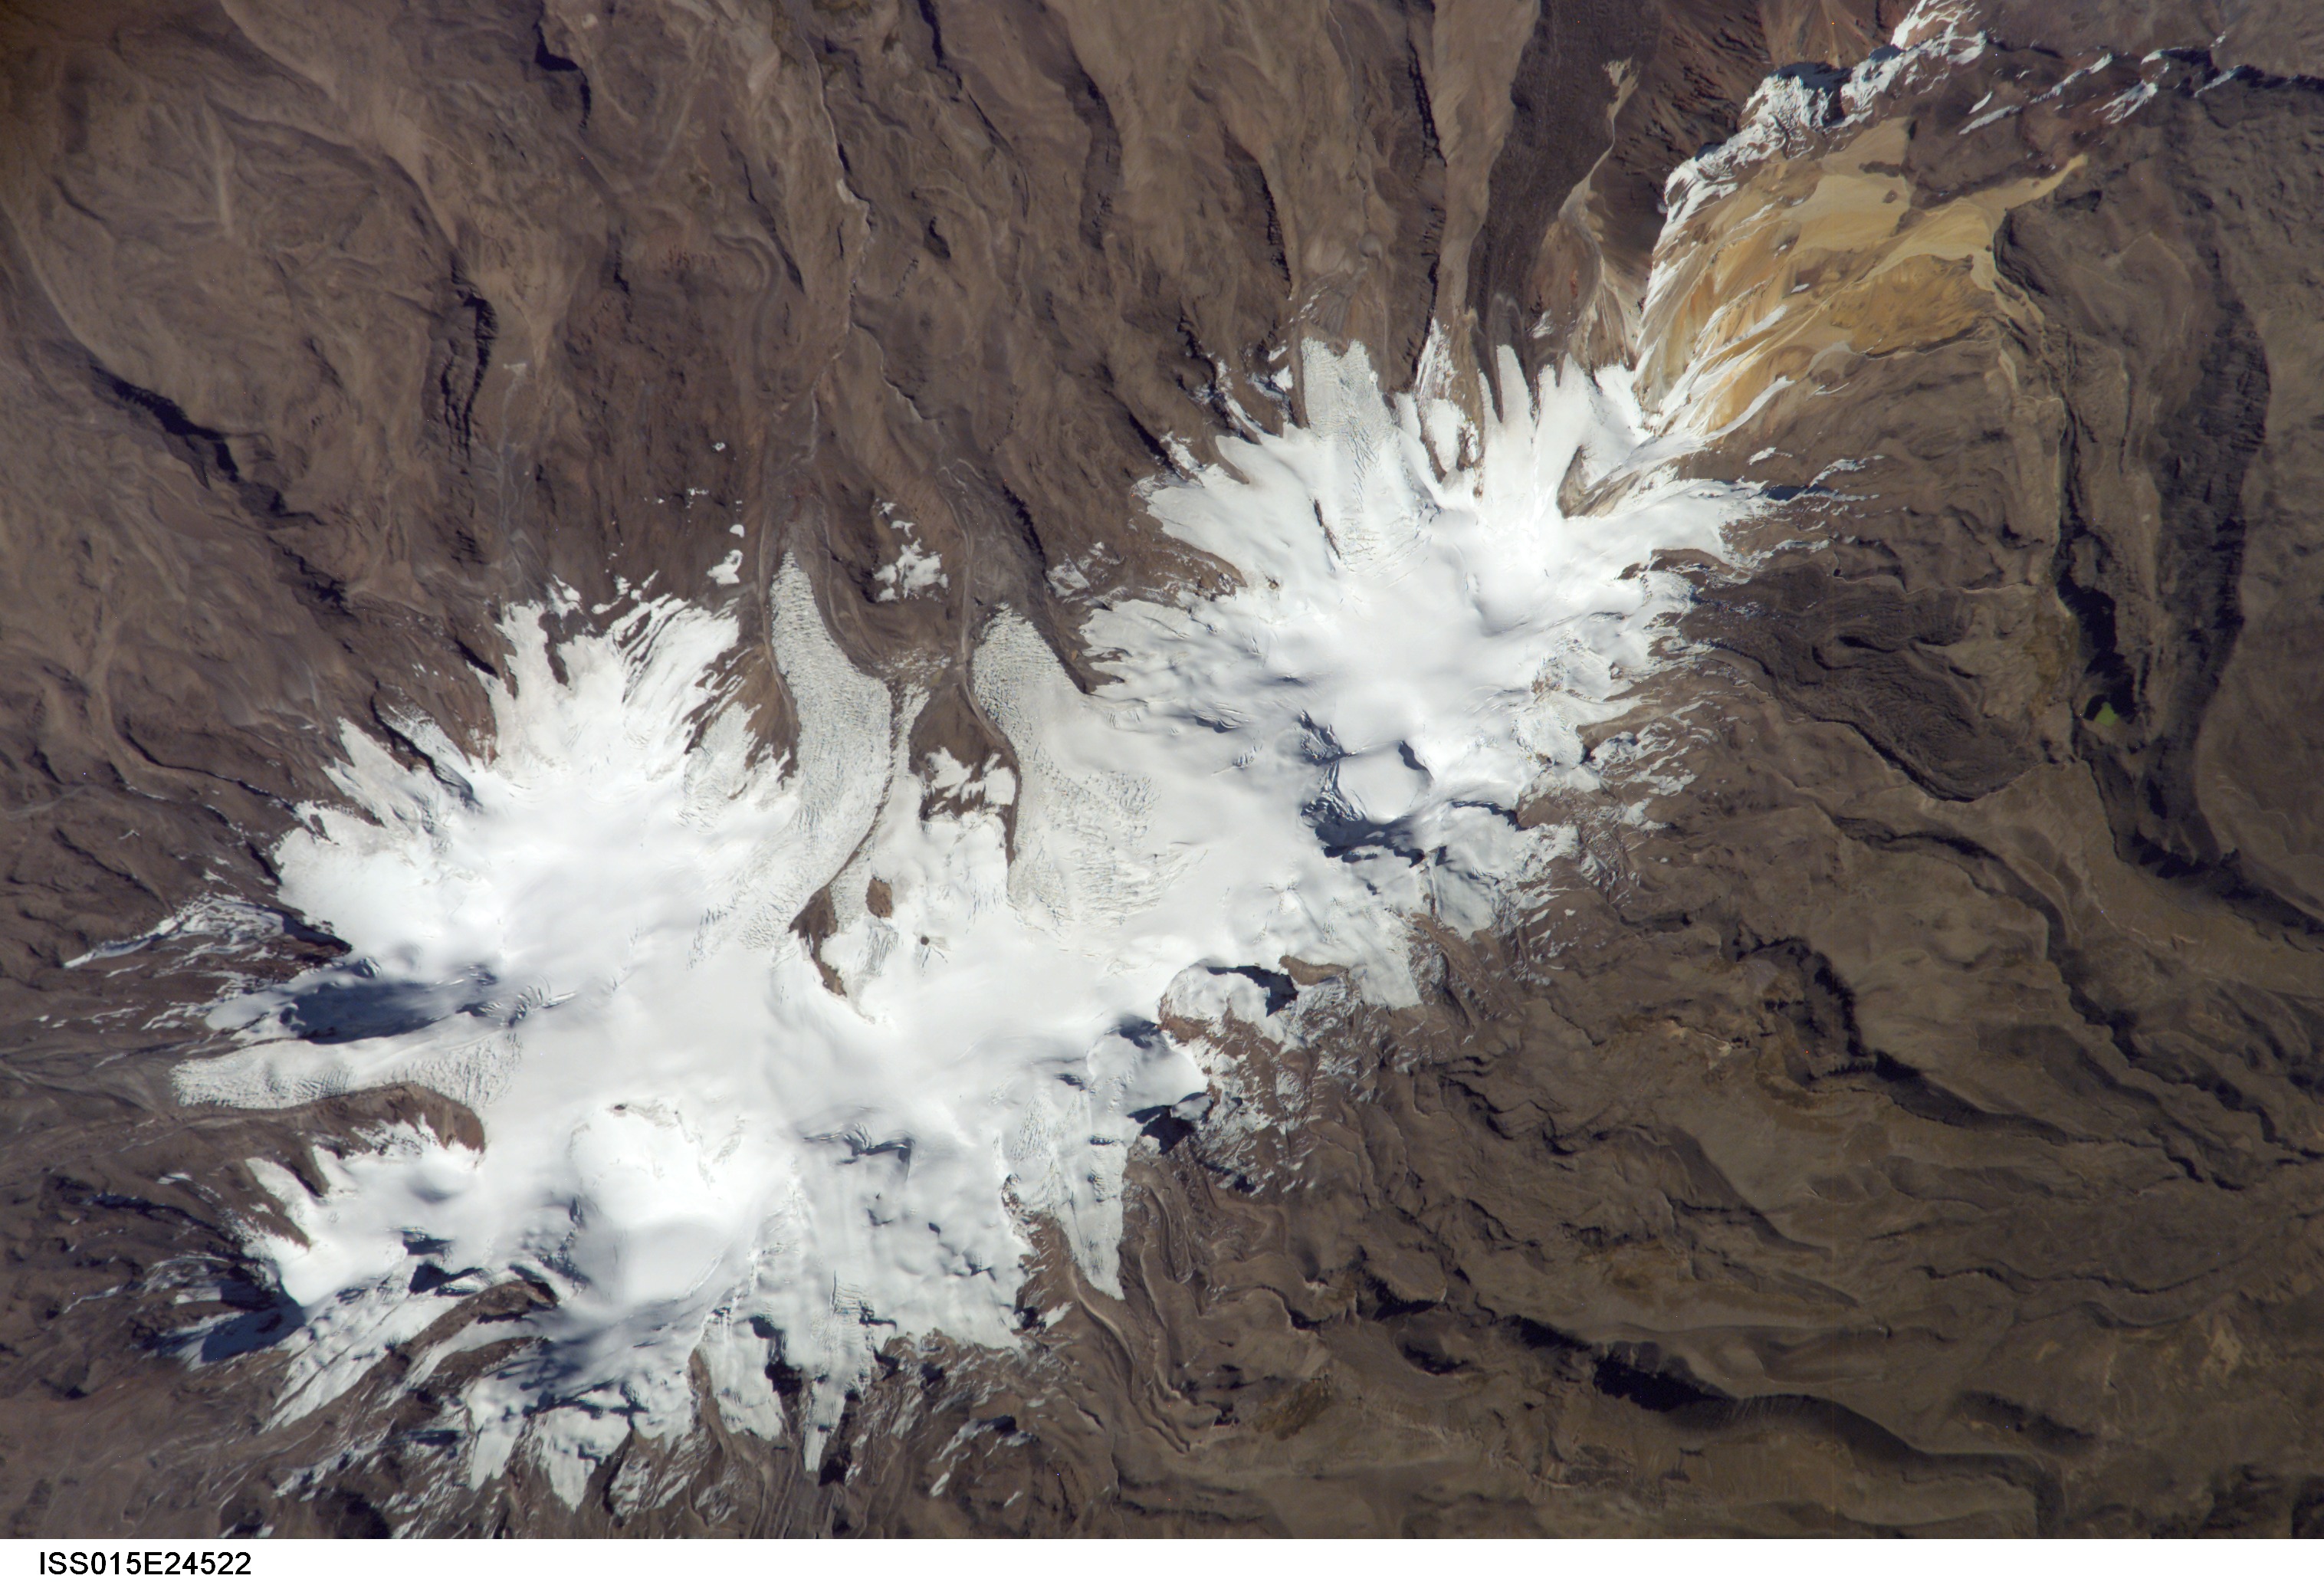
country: PERU
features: NEVADO COROPUNA, GL., RAVINES
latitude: -15.6
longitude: -72.6
